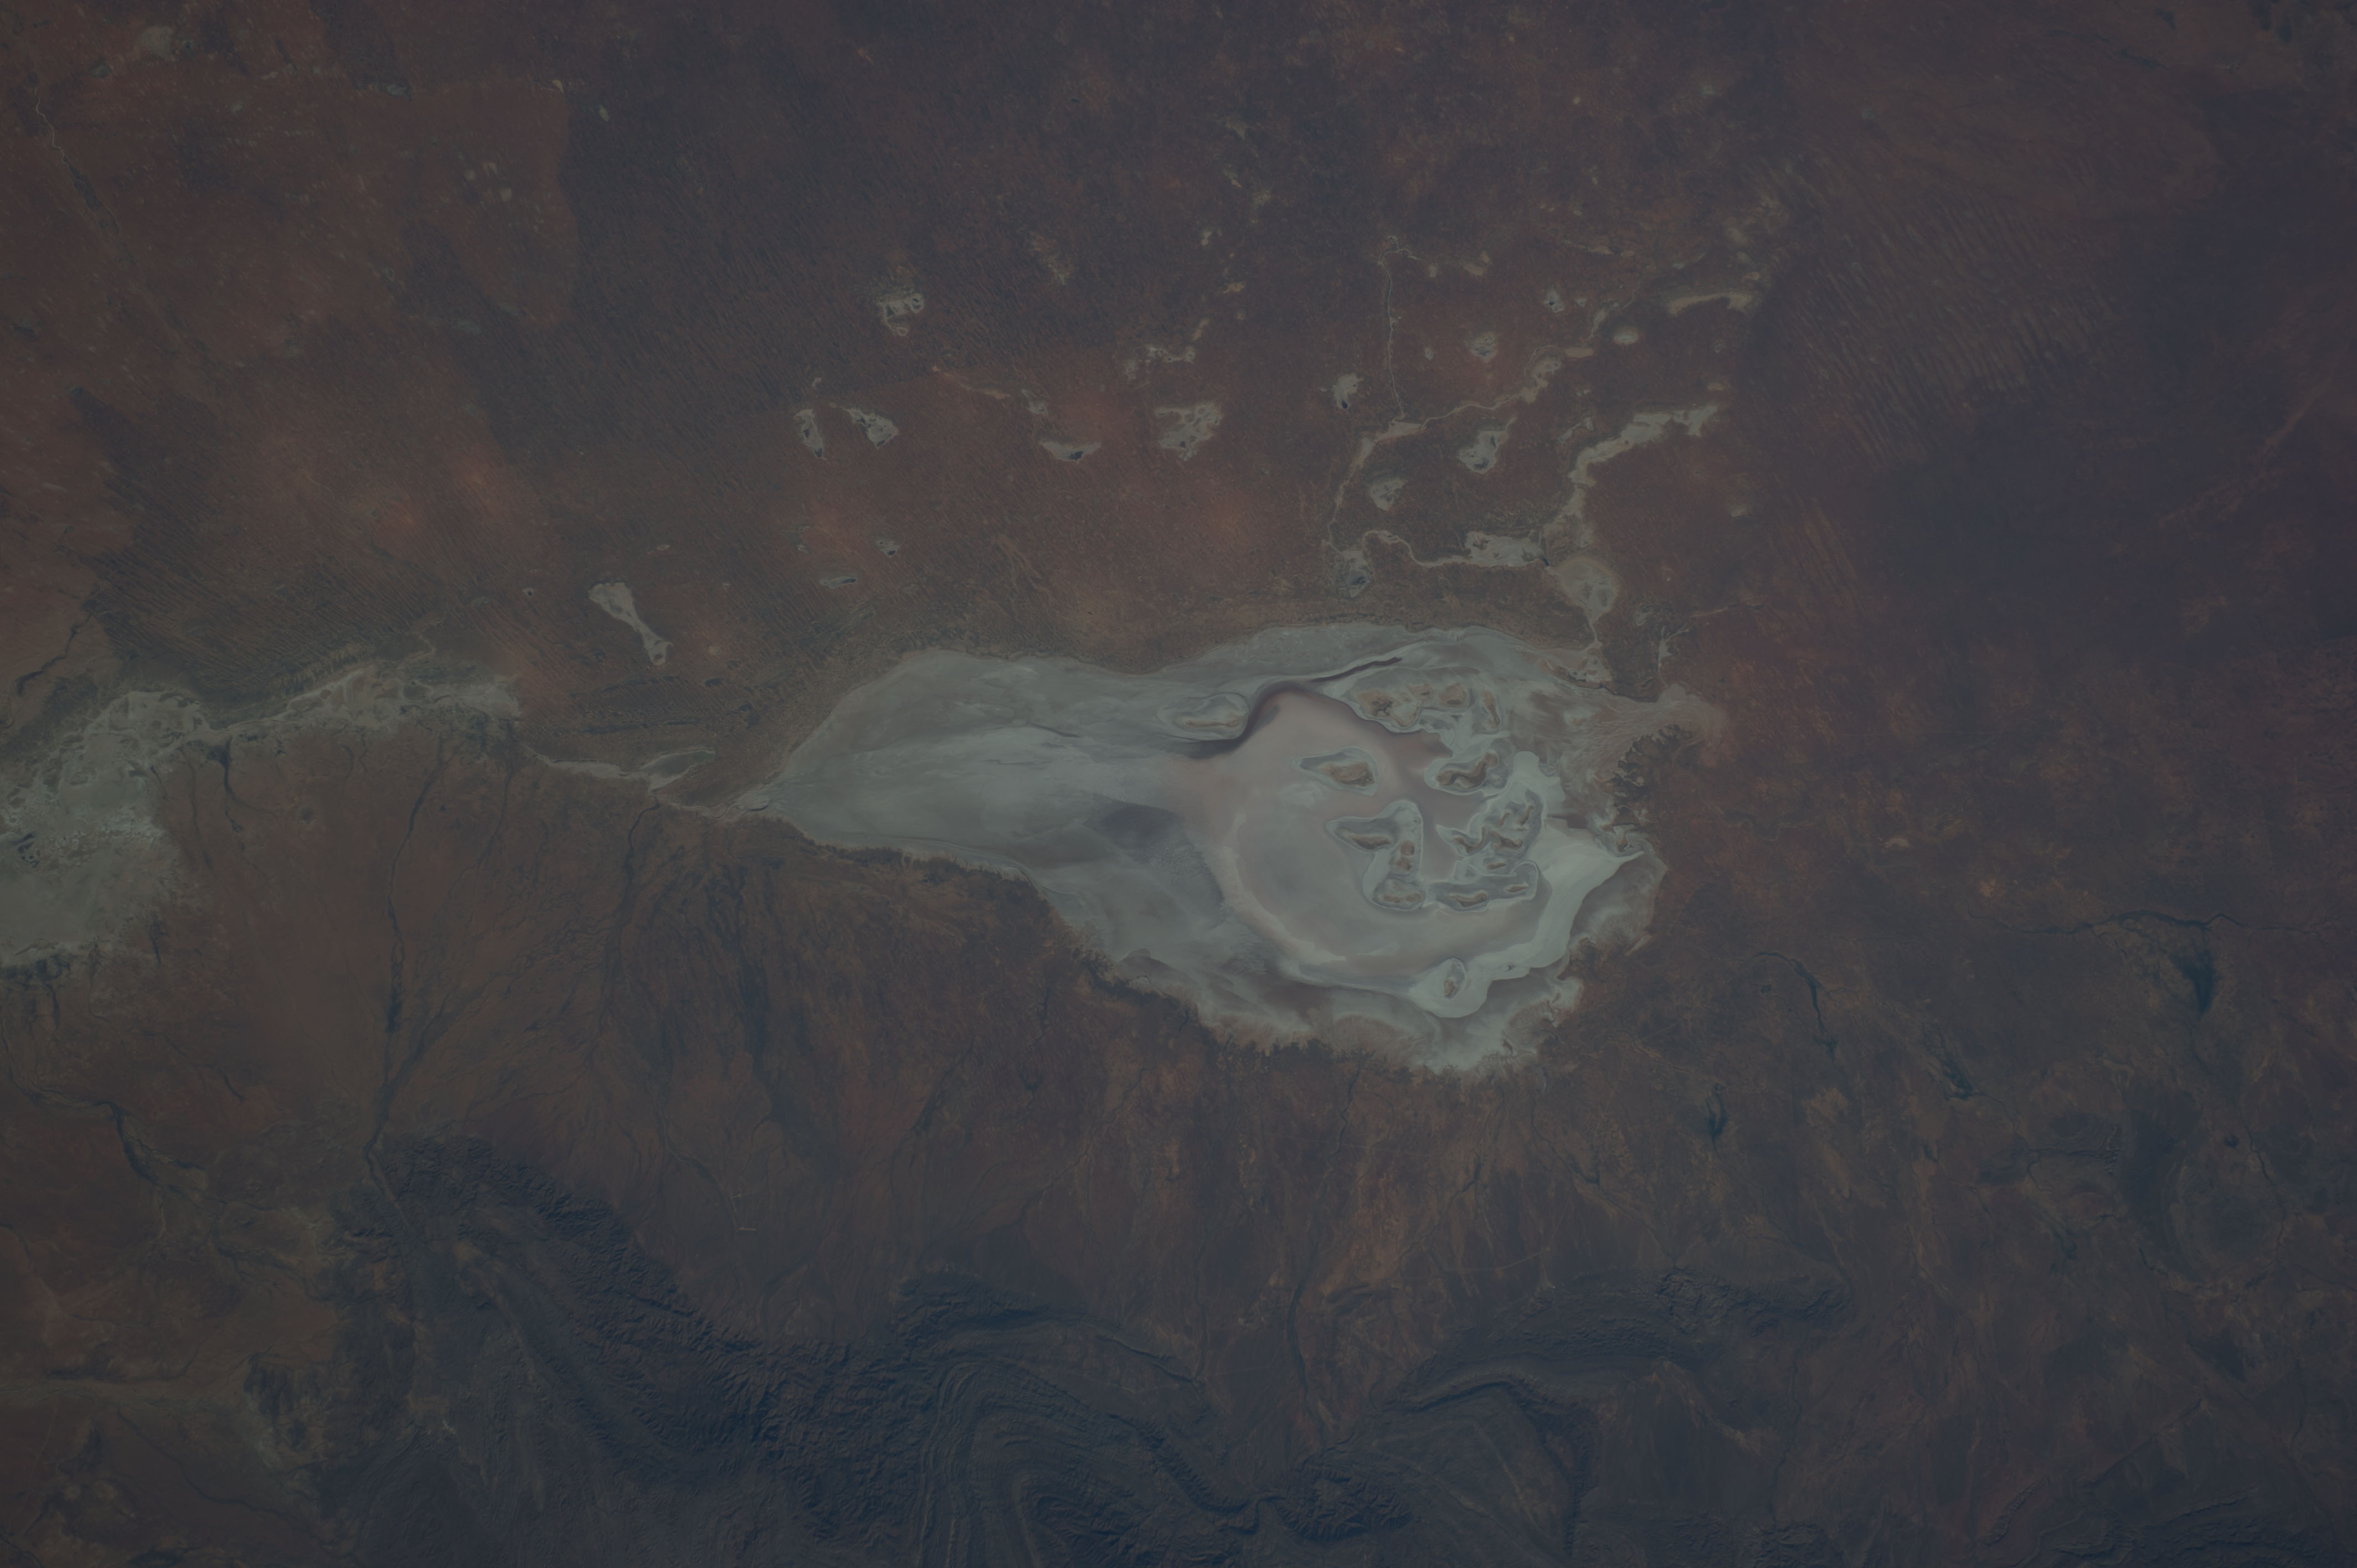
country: AUSTRALIA-SA
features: L. FROME, L. CALLABONNA, FLINDERS RA.
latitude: -30.5
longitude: 140.0
